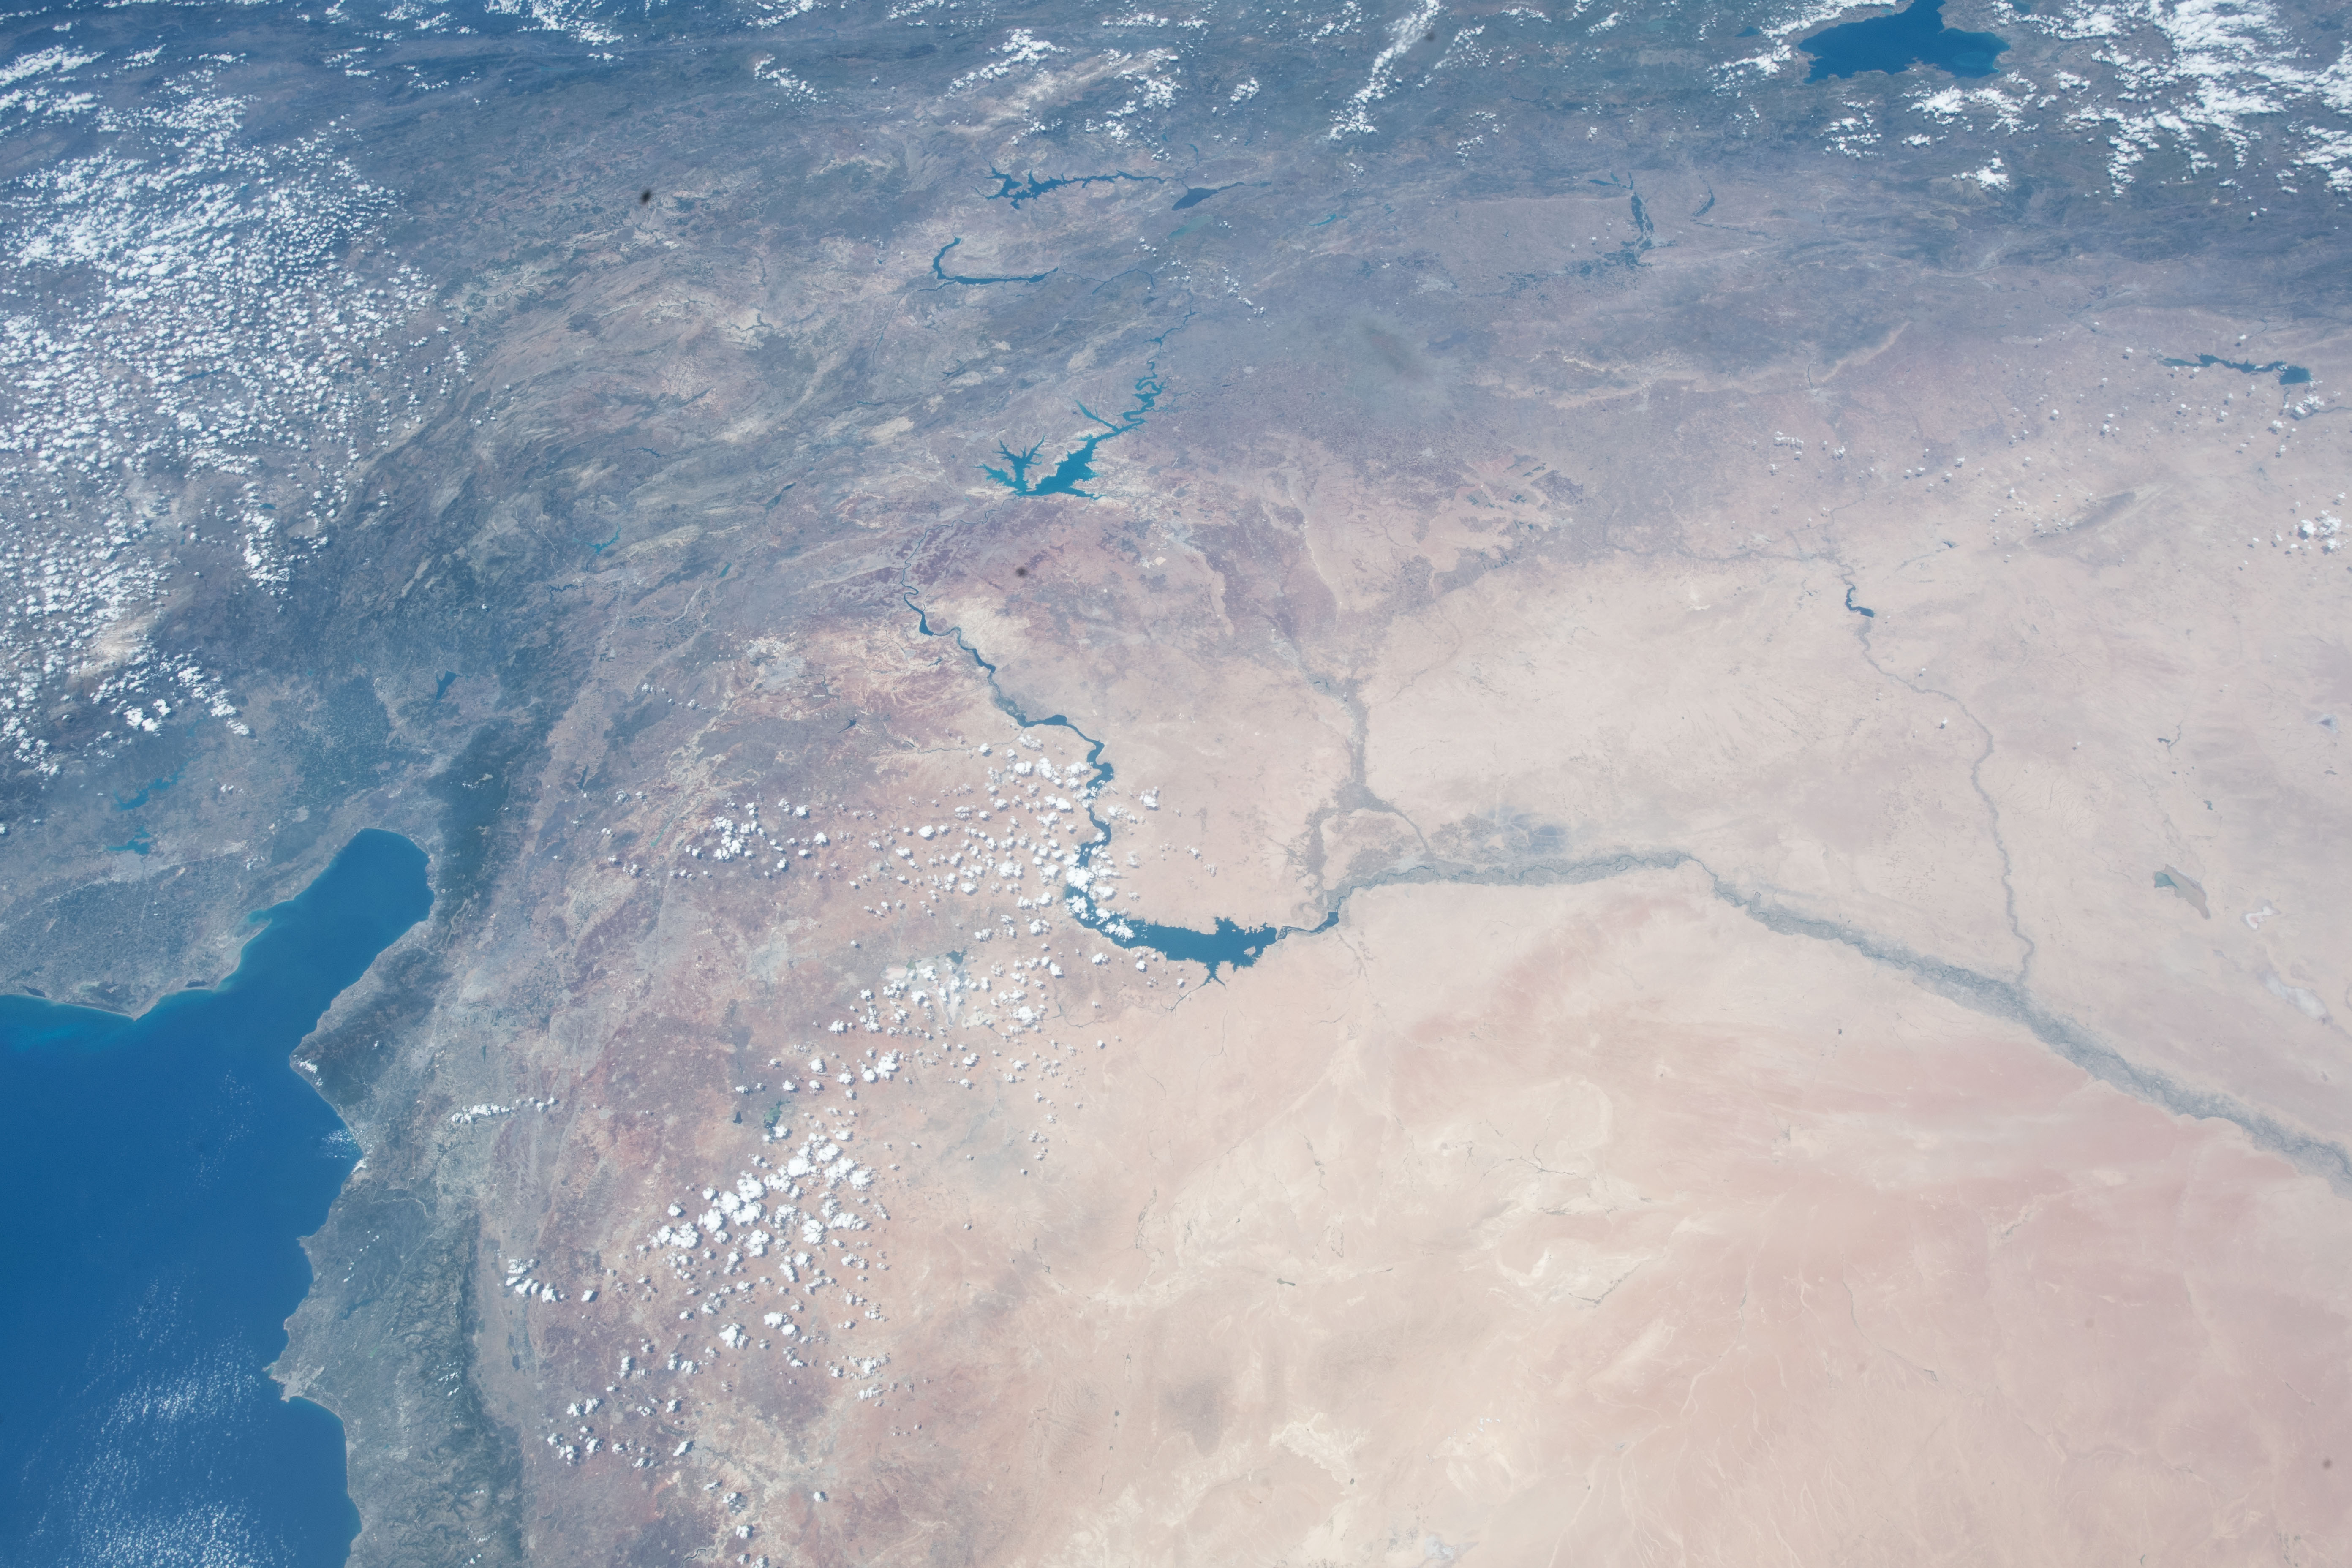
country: SYRIA
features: AL ASSAD LAKE, ATATURK BARAJI RESERVOIR, EUPHRATES RIVER, TURKEY, MEDITERRANEAN SEA
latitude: 36.5
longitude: 38.5
